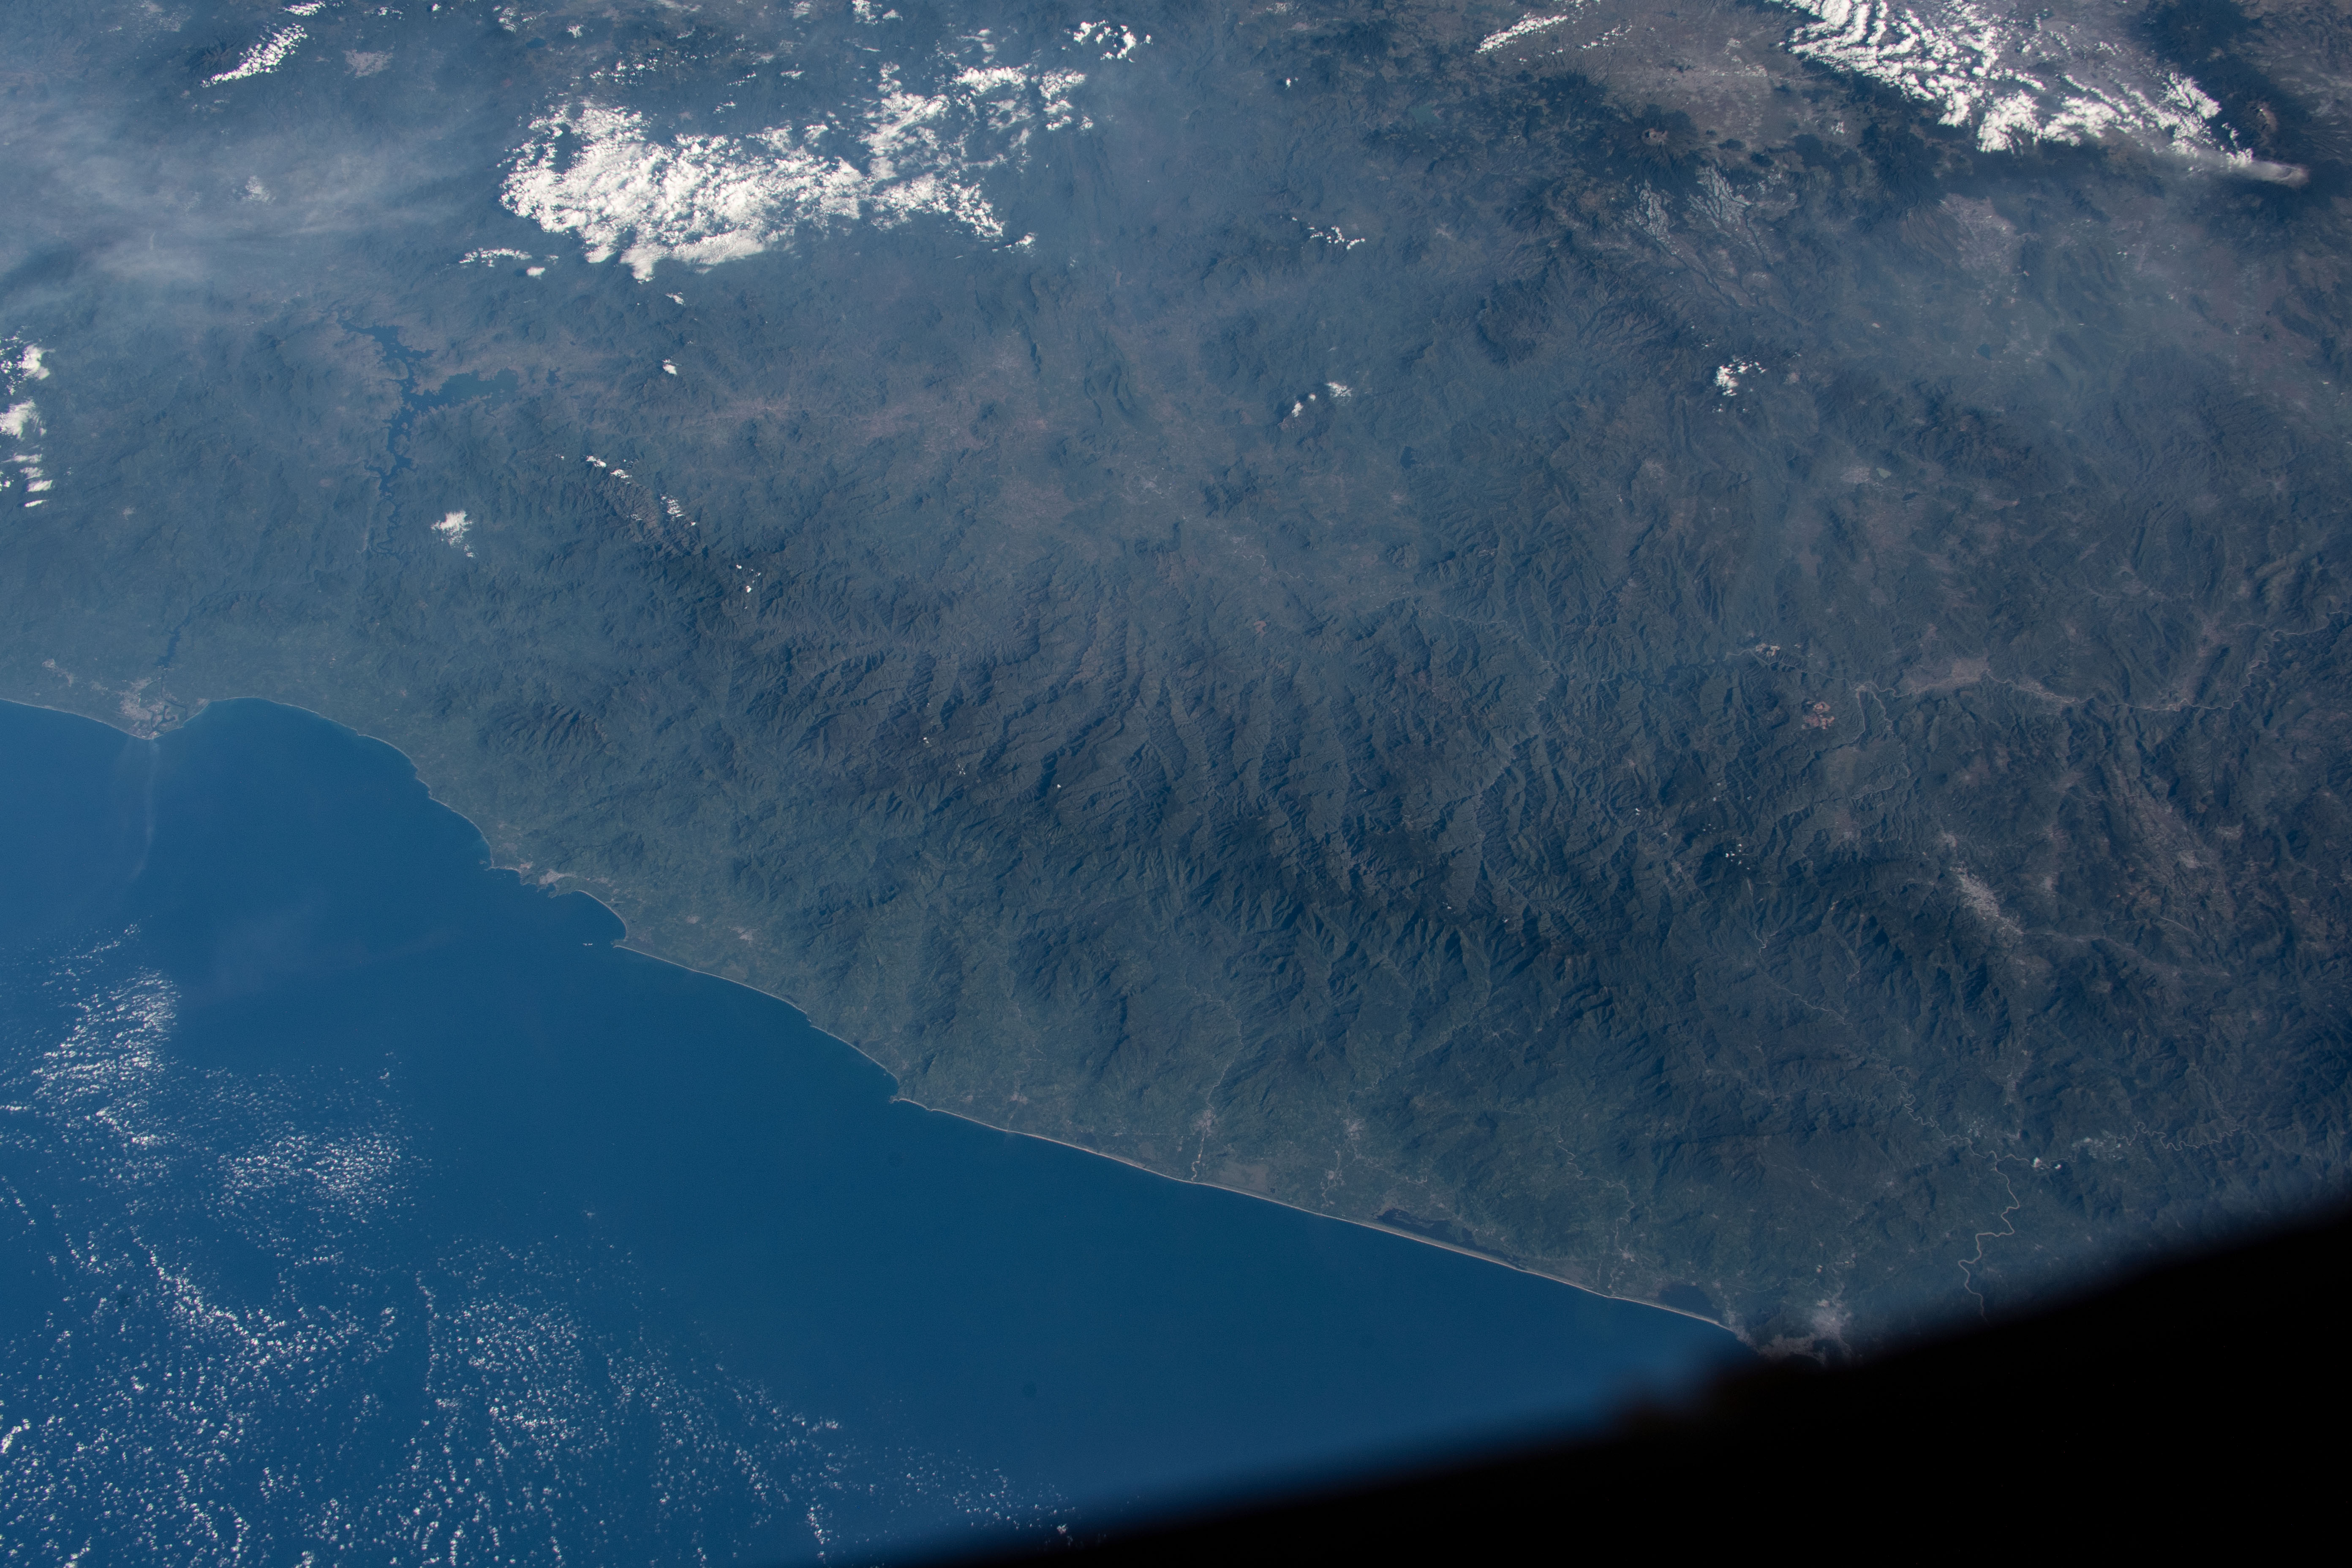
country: MEXICO
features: SIERRA MADRE DEL SUR MOUNTAINS, MEXICO
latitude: 17.5
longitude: -100.5
